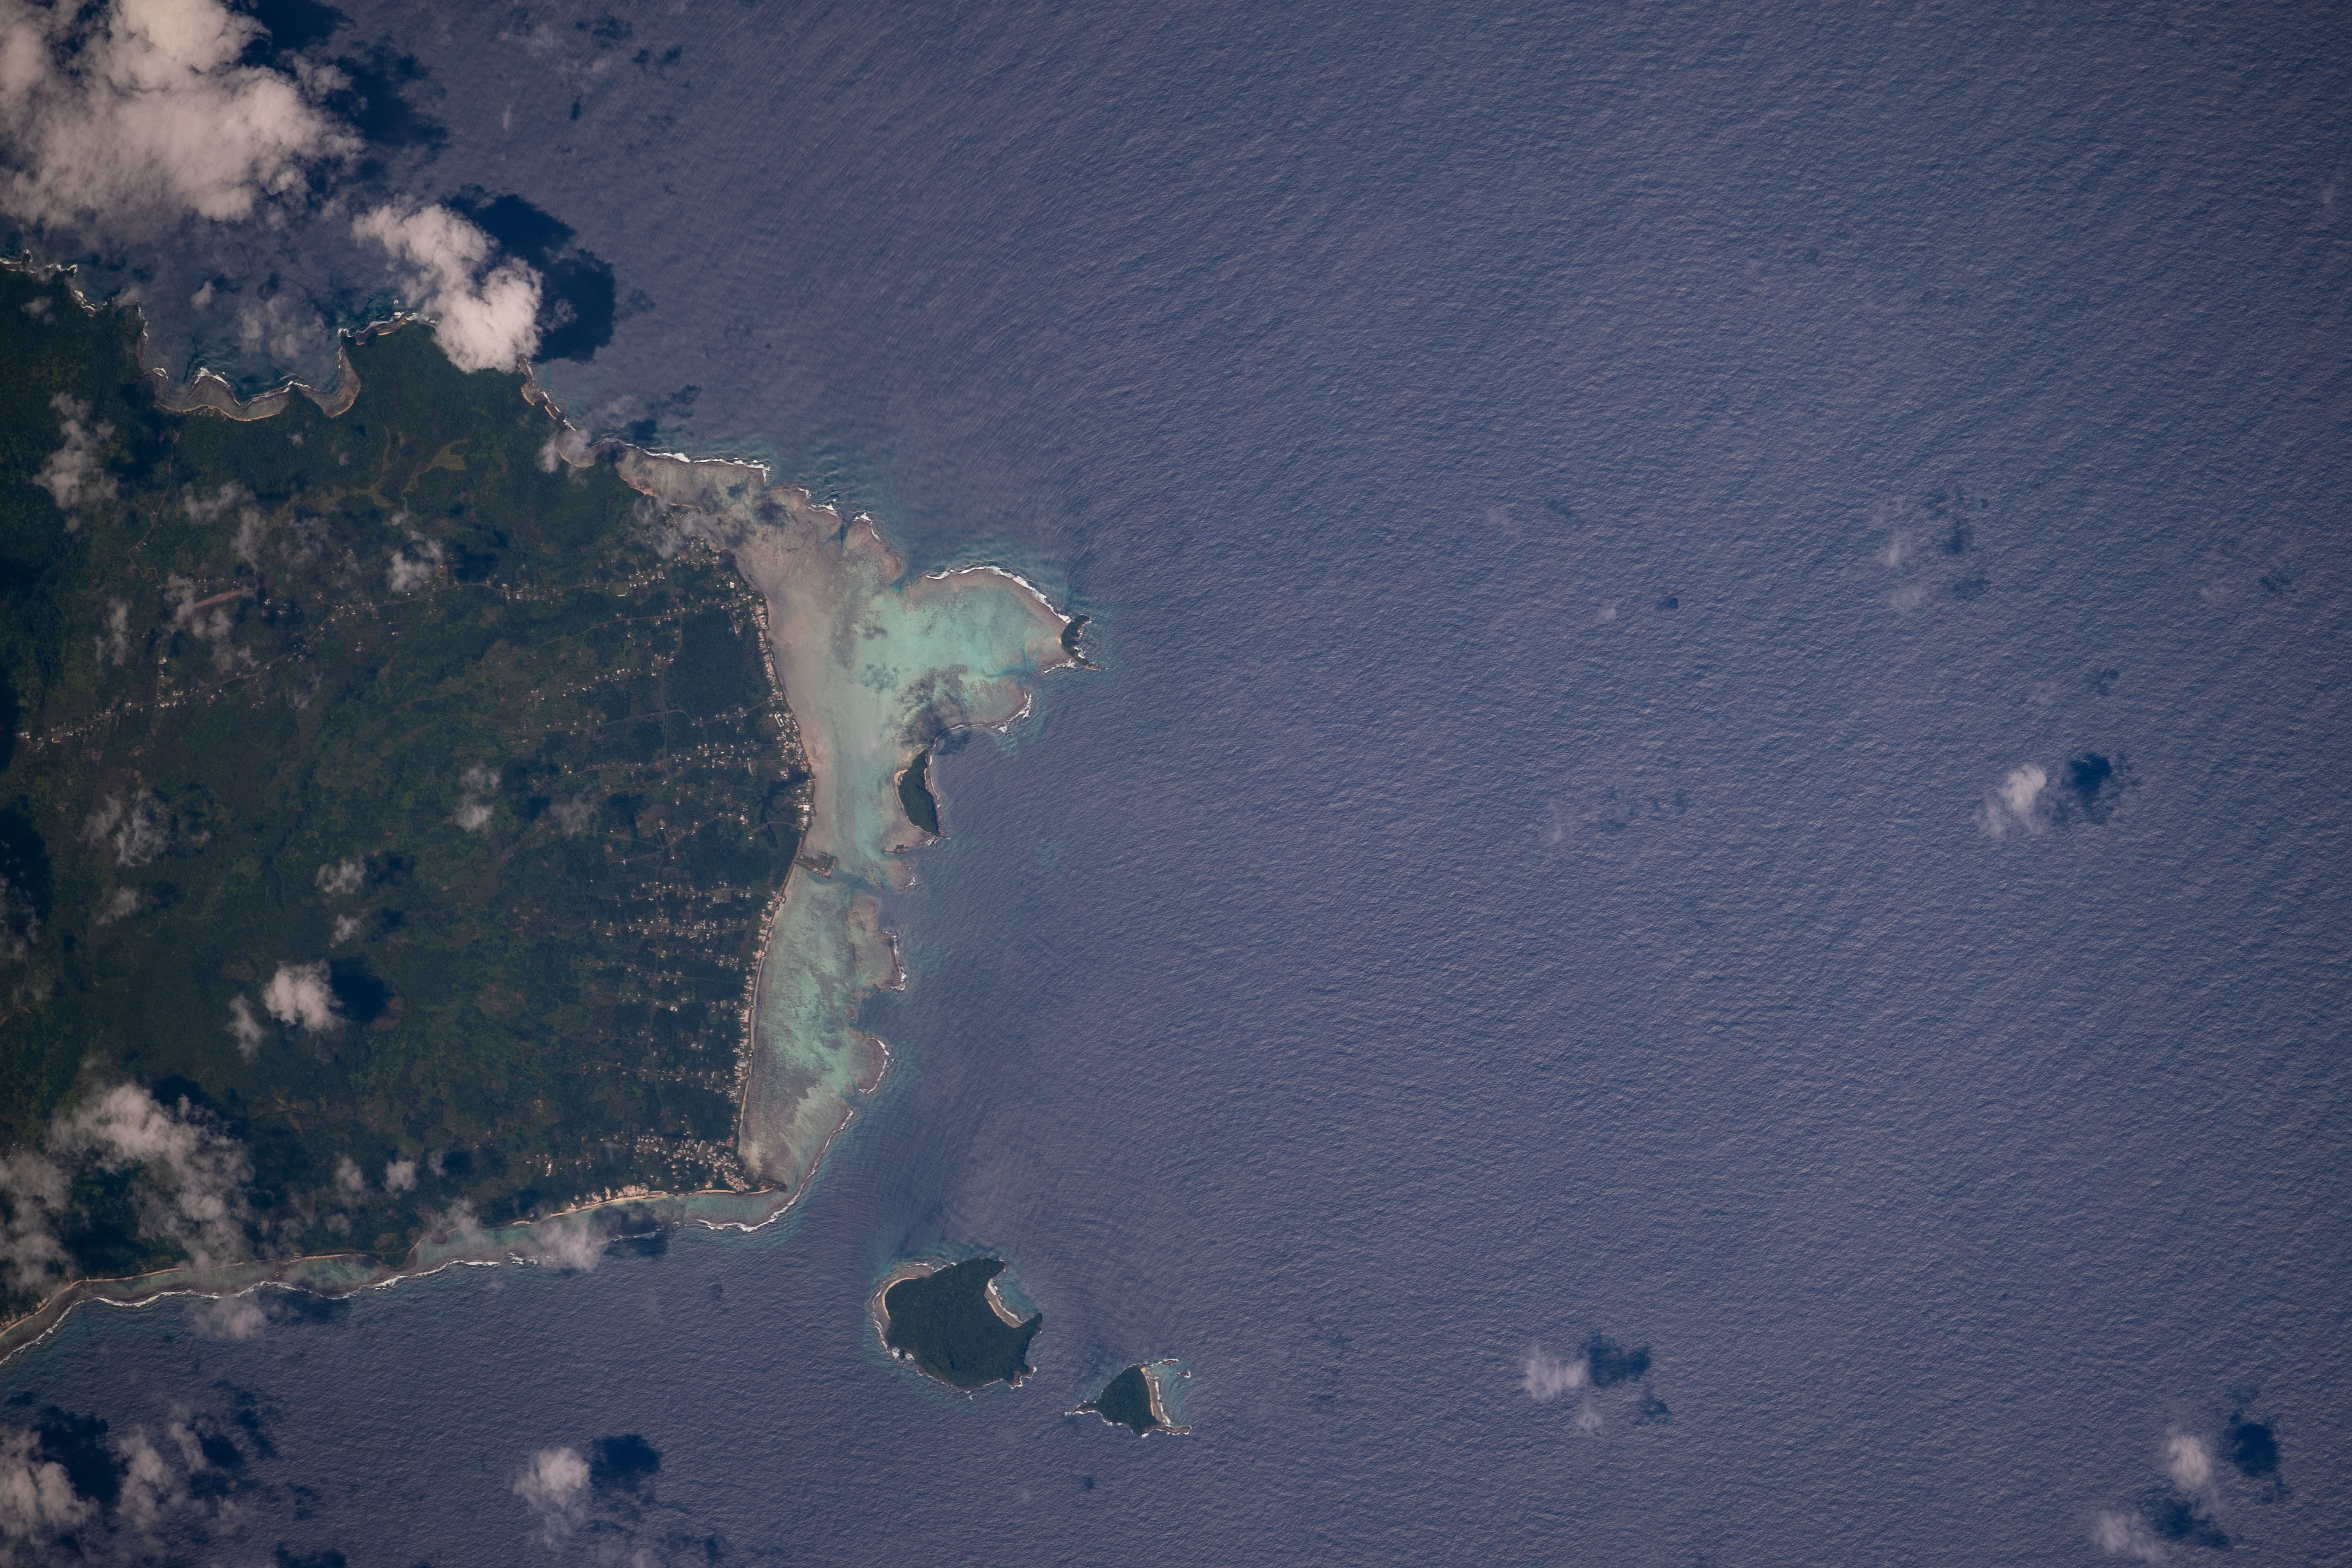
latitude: -14.0
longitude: -171.4
